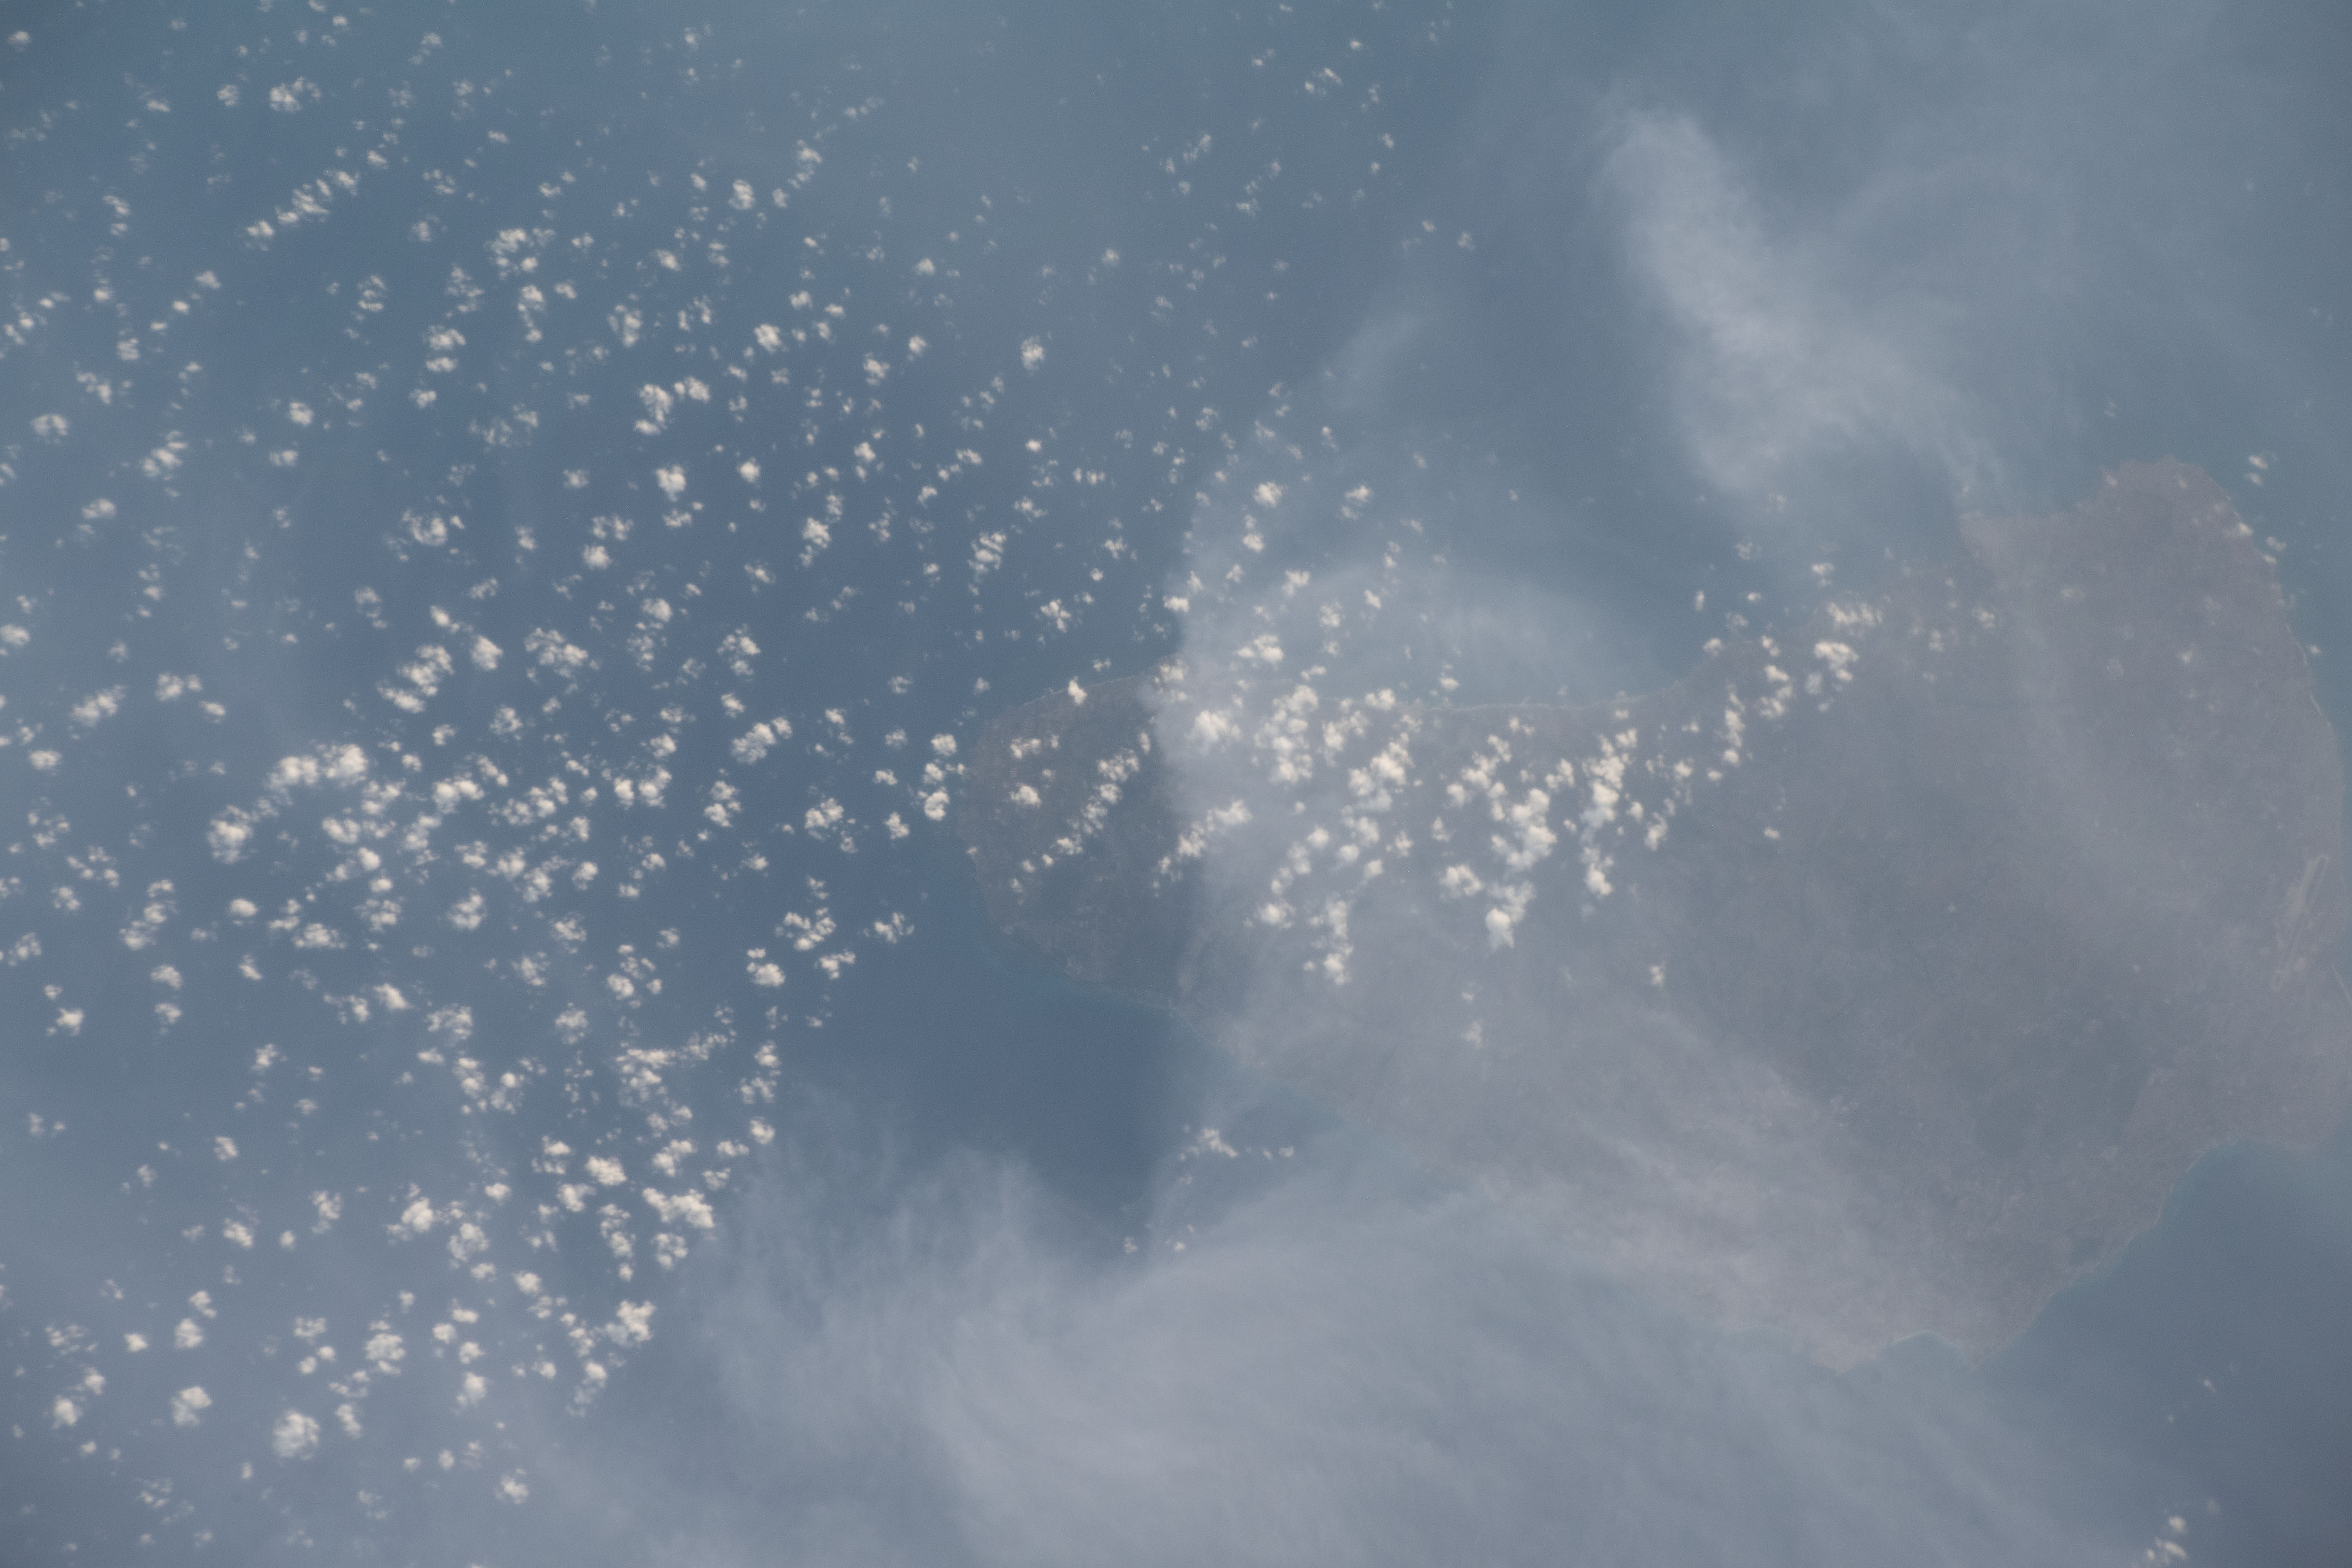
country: LESSER ANTILLES
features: BARBADOS ISLAND, CARIBBEAN SEA, ATLANTIC OCEAN
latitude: 13.2
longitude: -59.5
